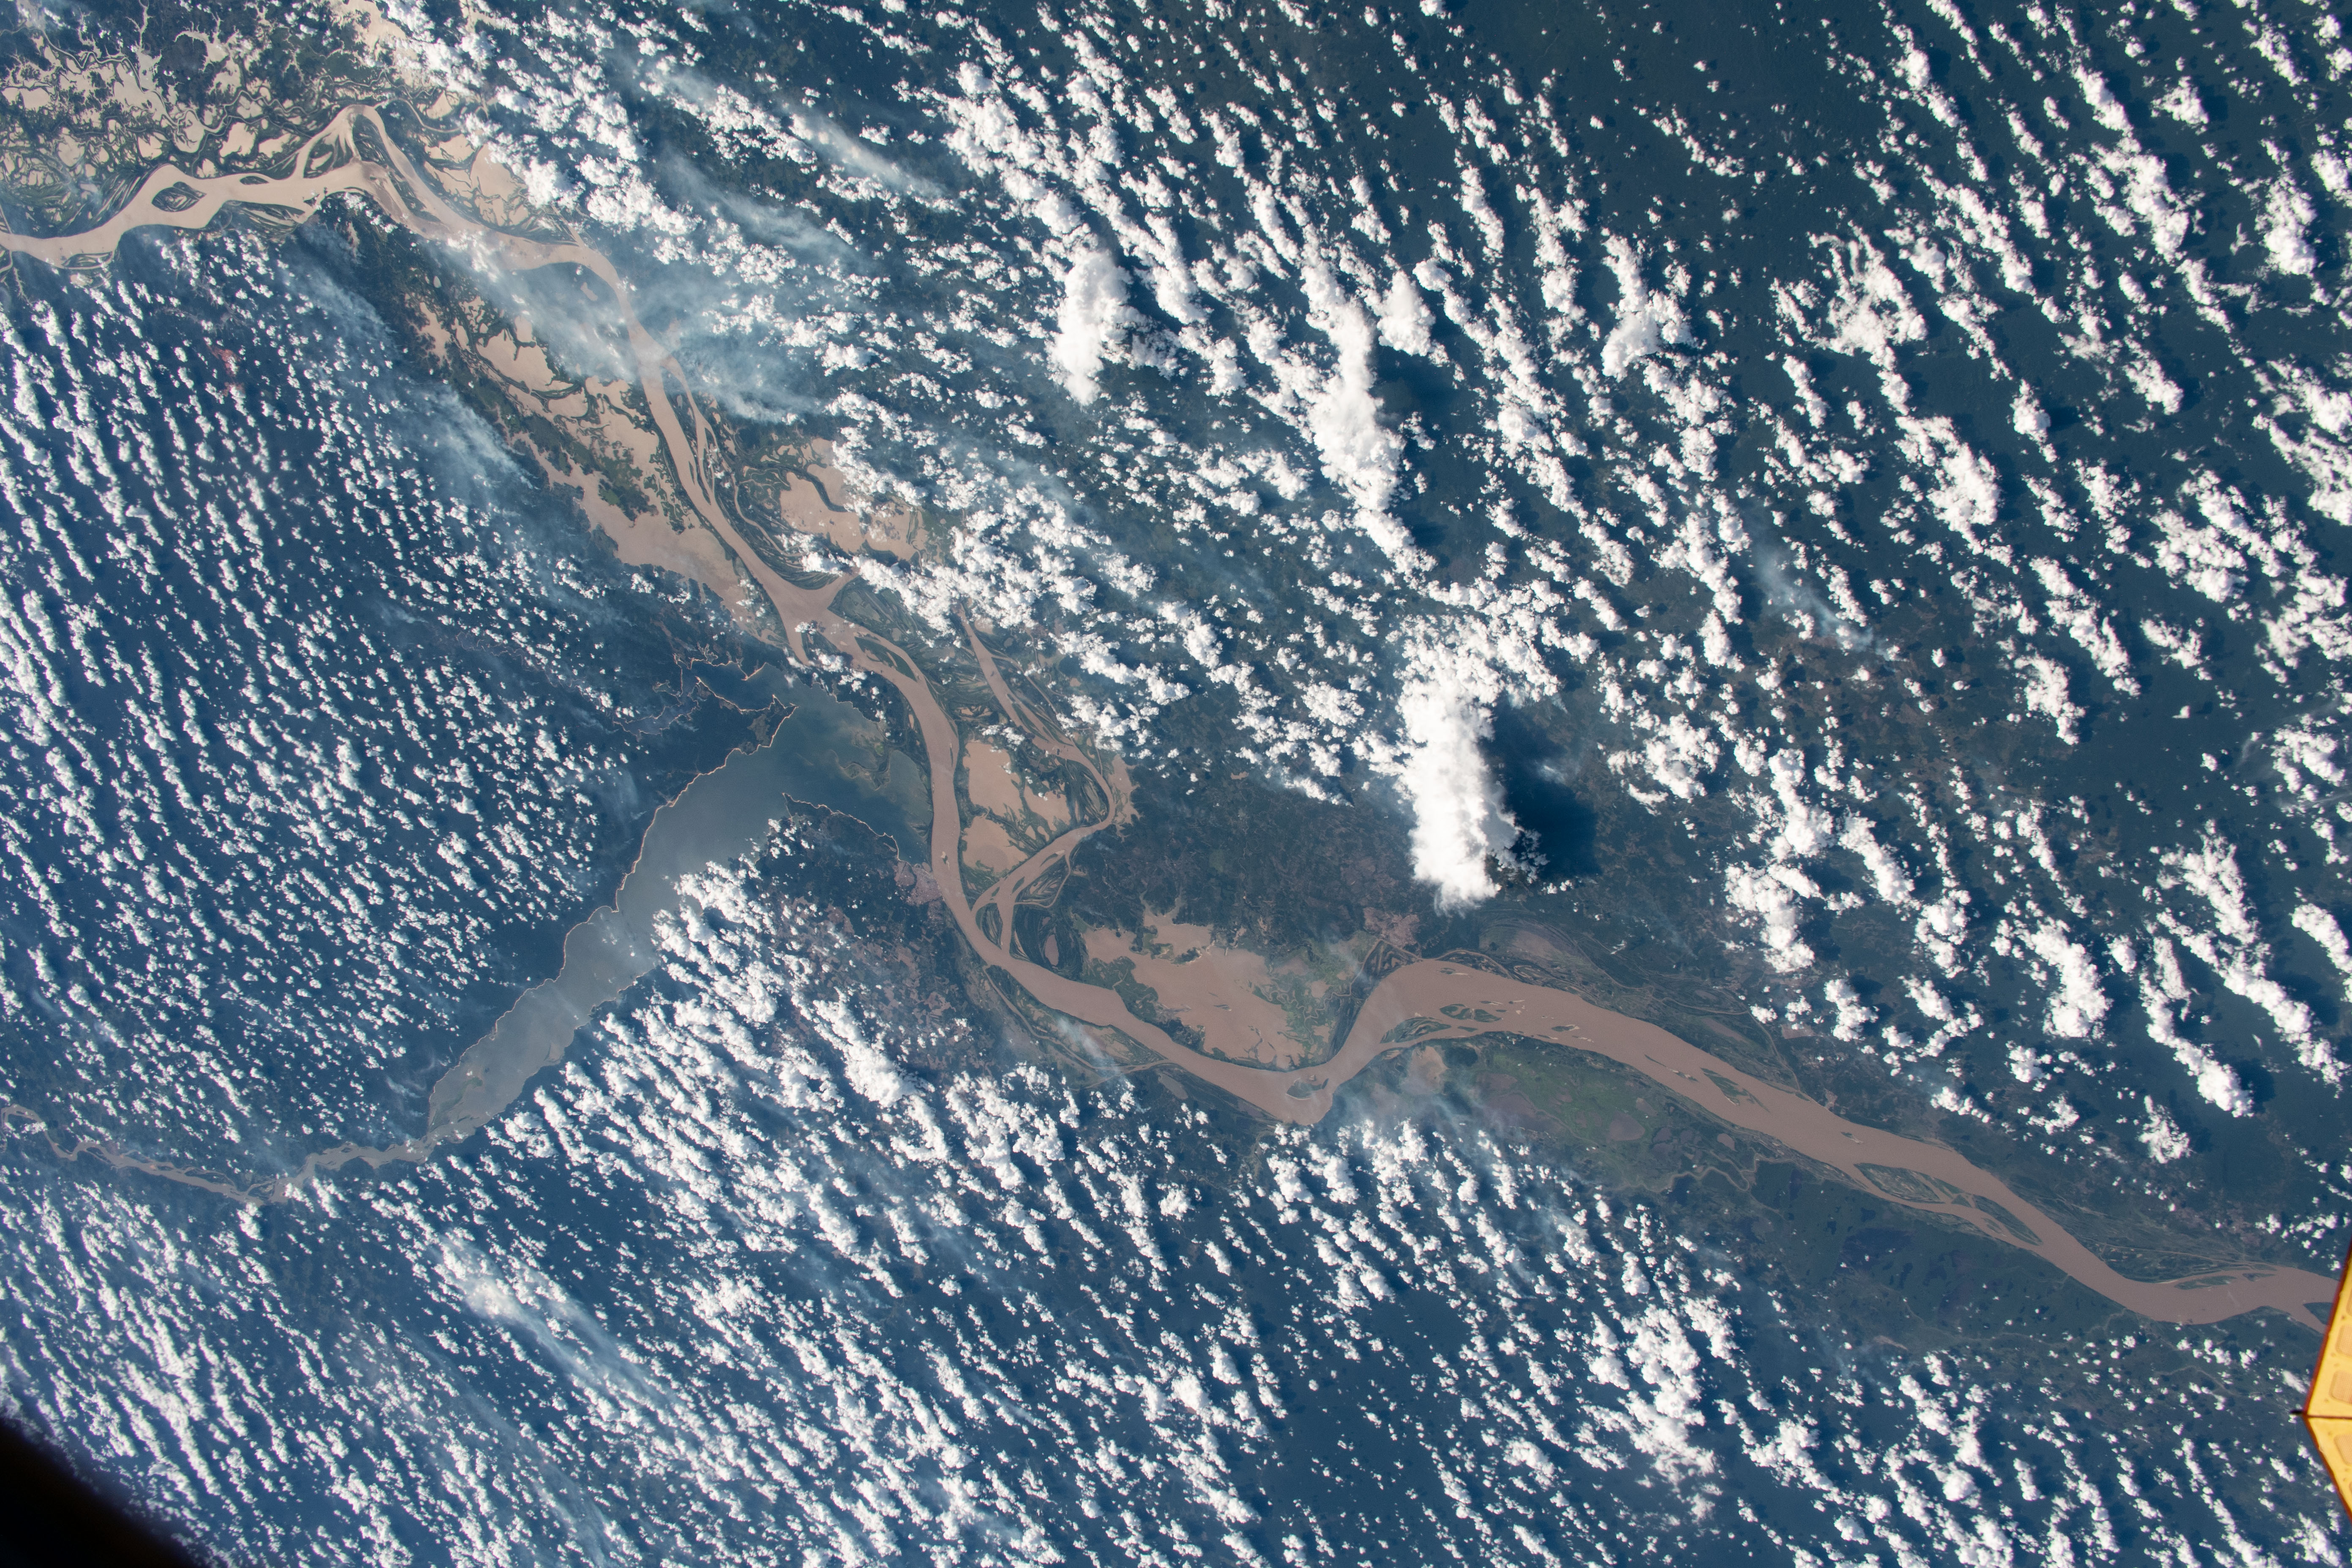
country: BRAZIL
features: LAGO GRANDE DO CURUAI, LAGOA TEPOUMA, LAGOA URARIA, AMAZON RIVER
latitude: -2.0
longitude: -54.5
